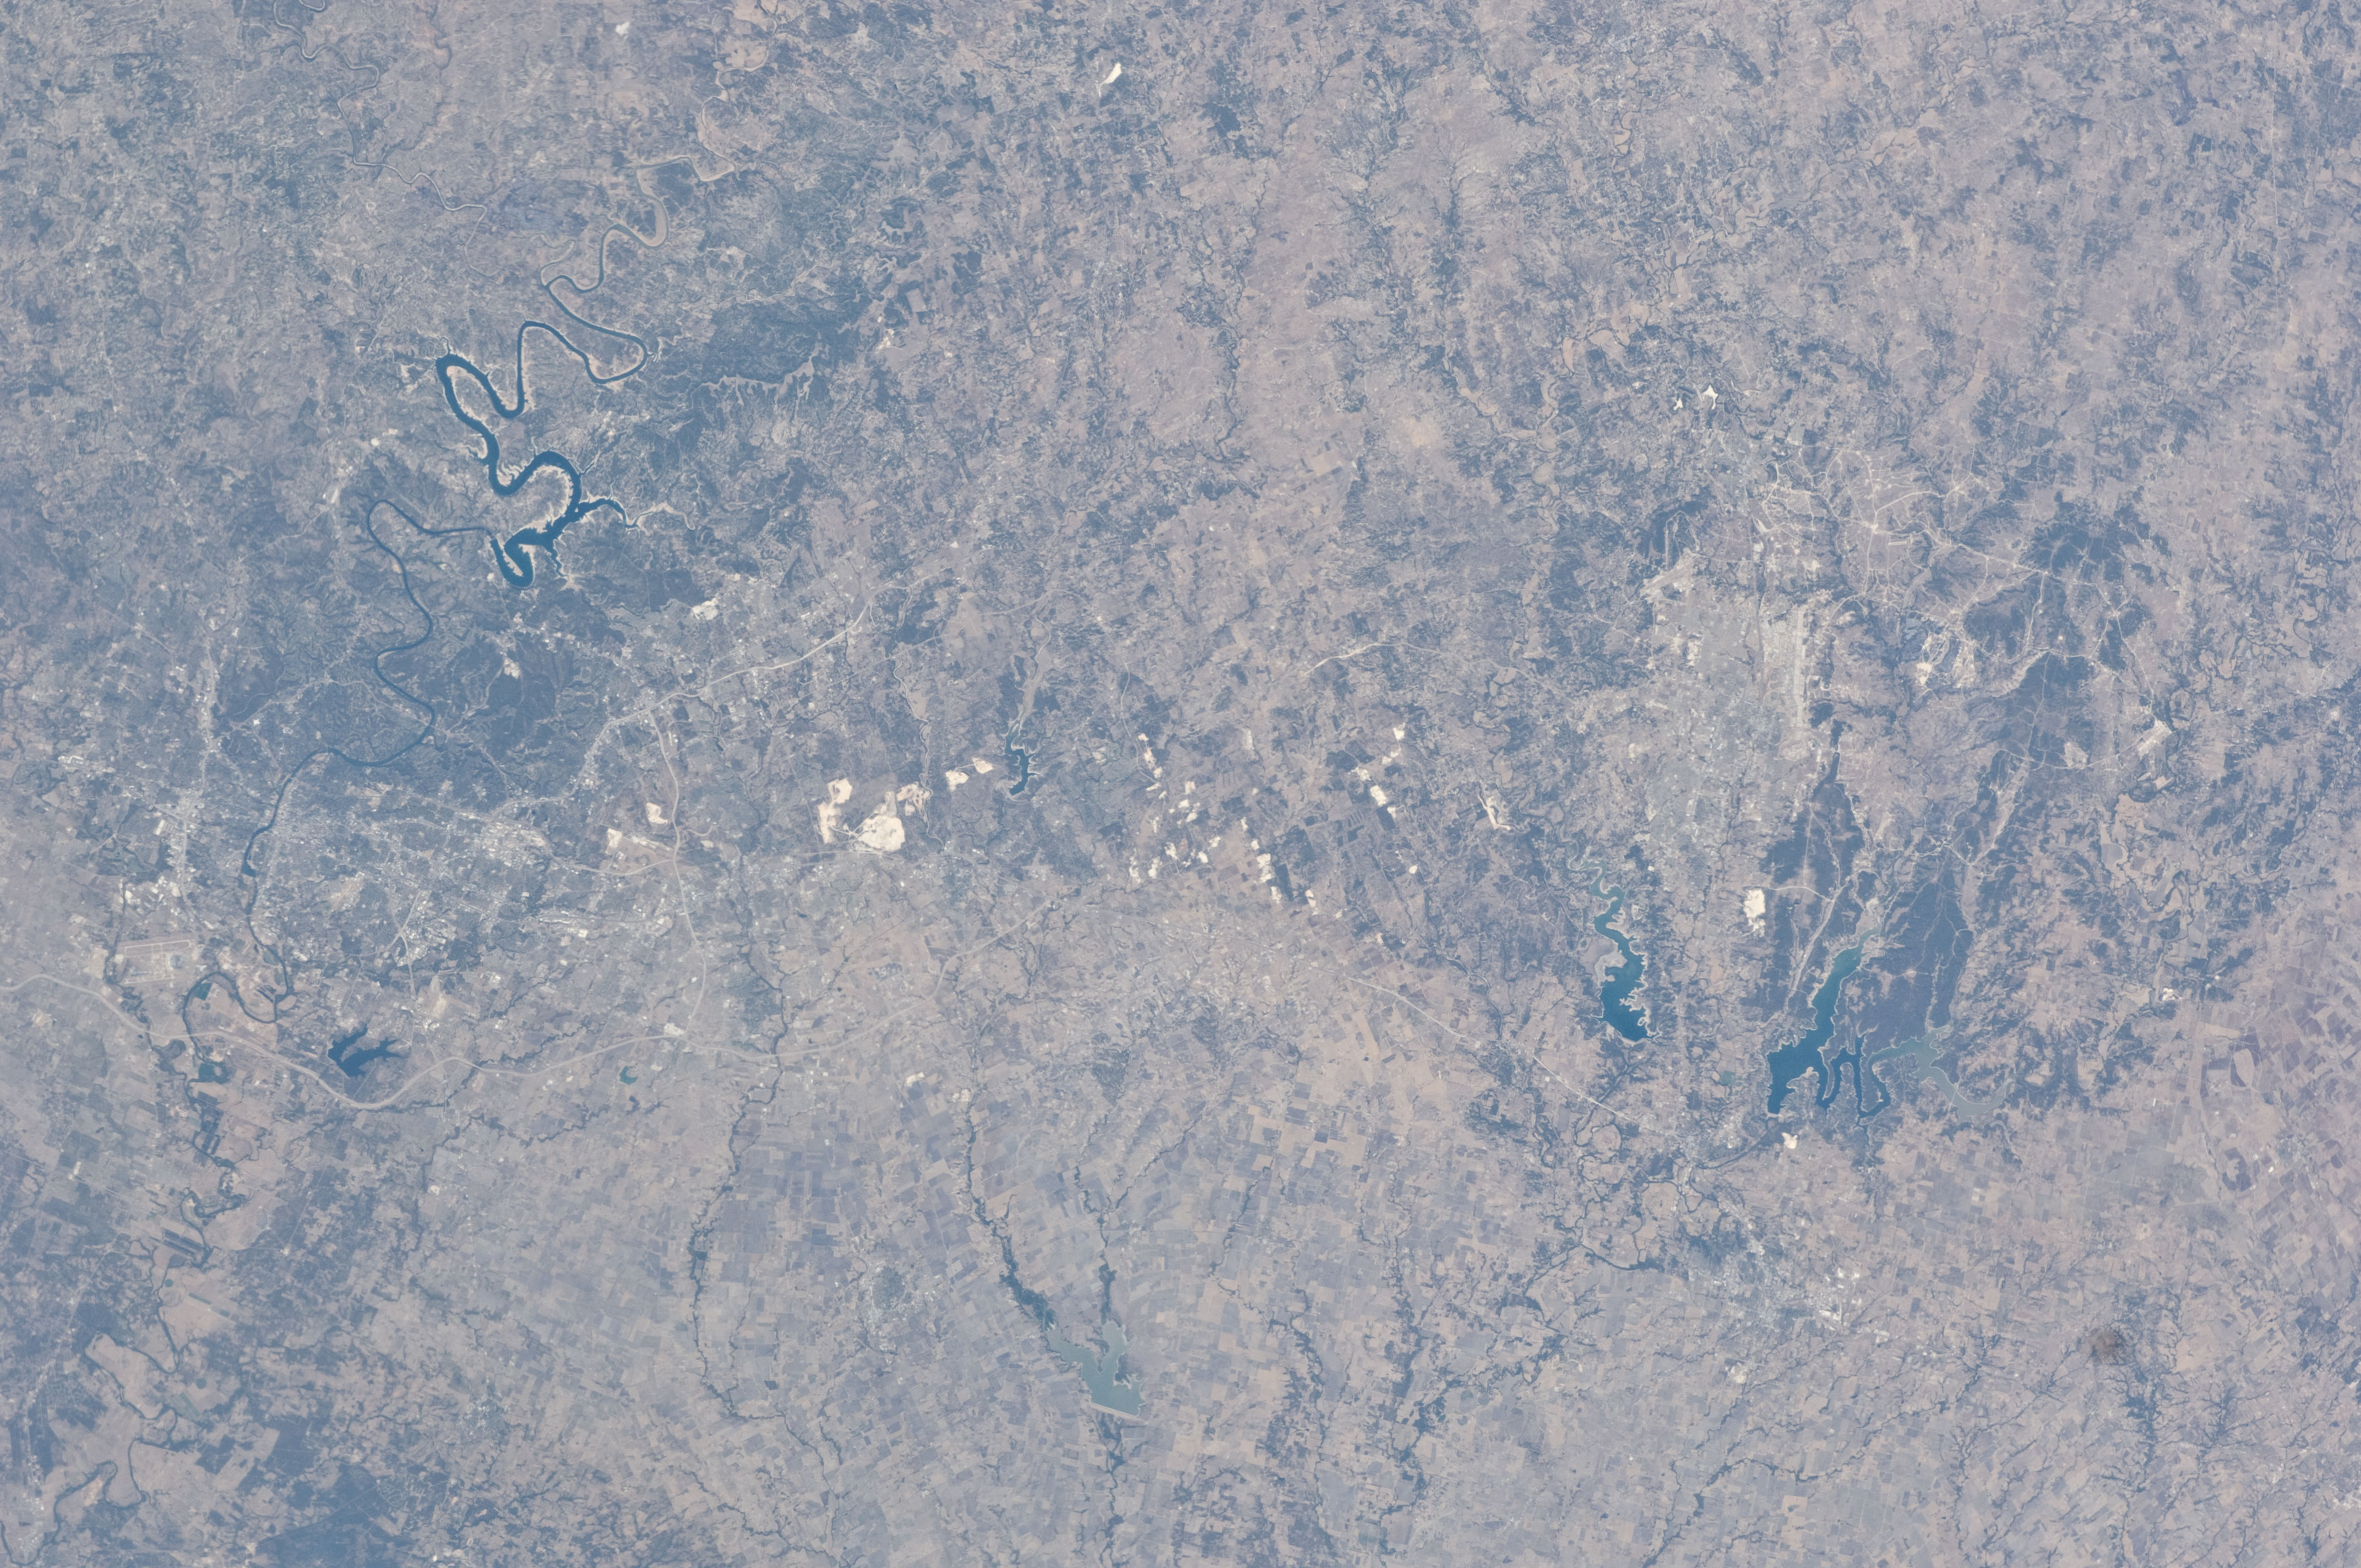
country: USA-TEXAS
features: AUSTIN-LAMPASAS-TEMPLE AREA, EDWARDS PLAT., LAKES, AGR., ROADS
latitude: 30.5
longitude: -97.5
